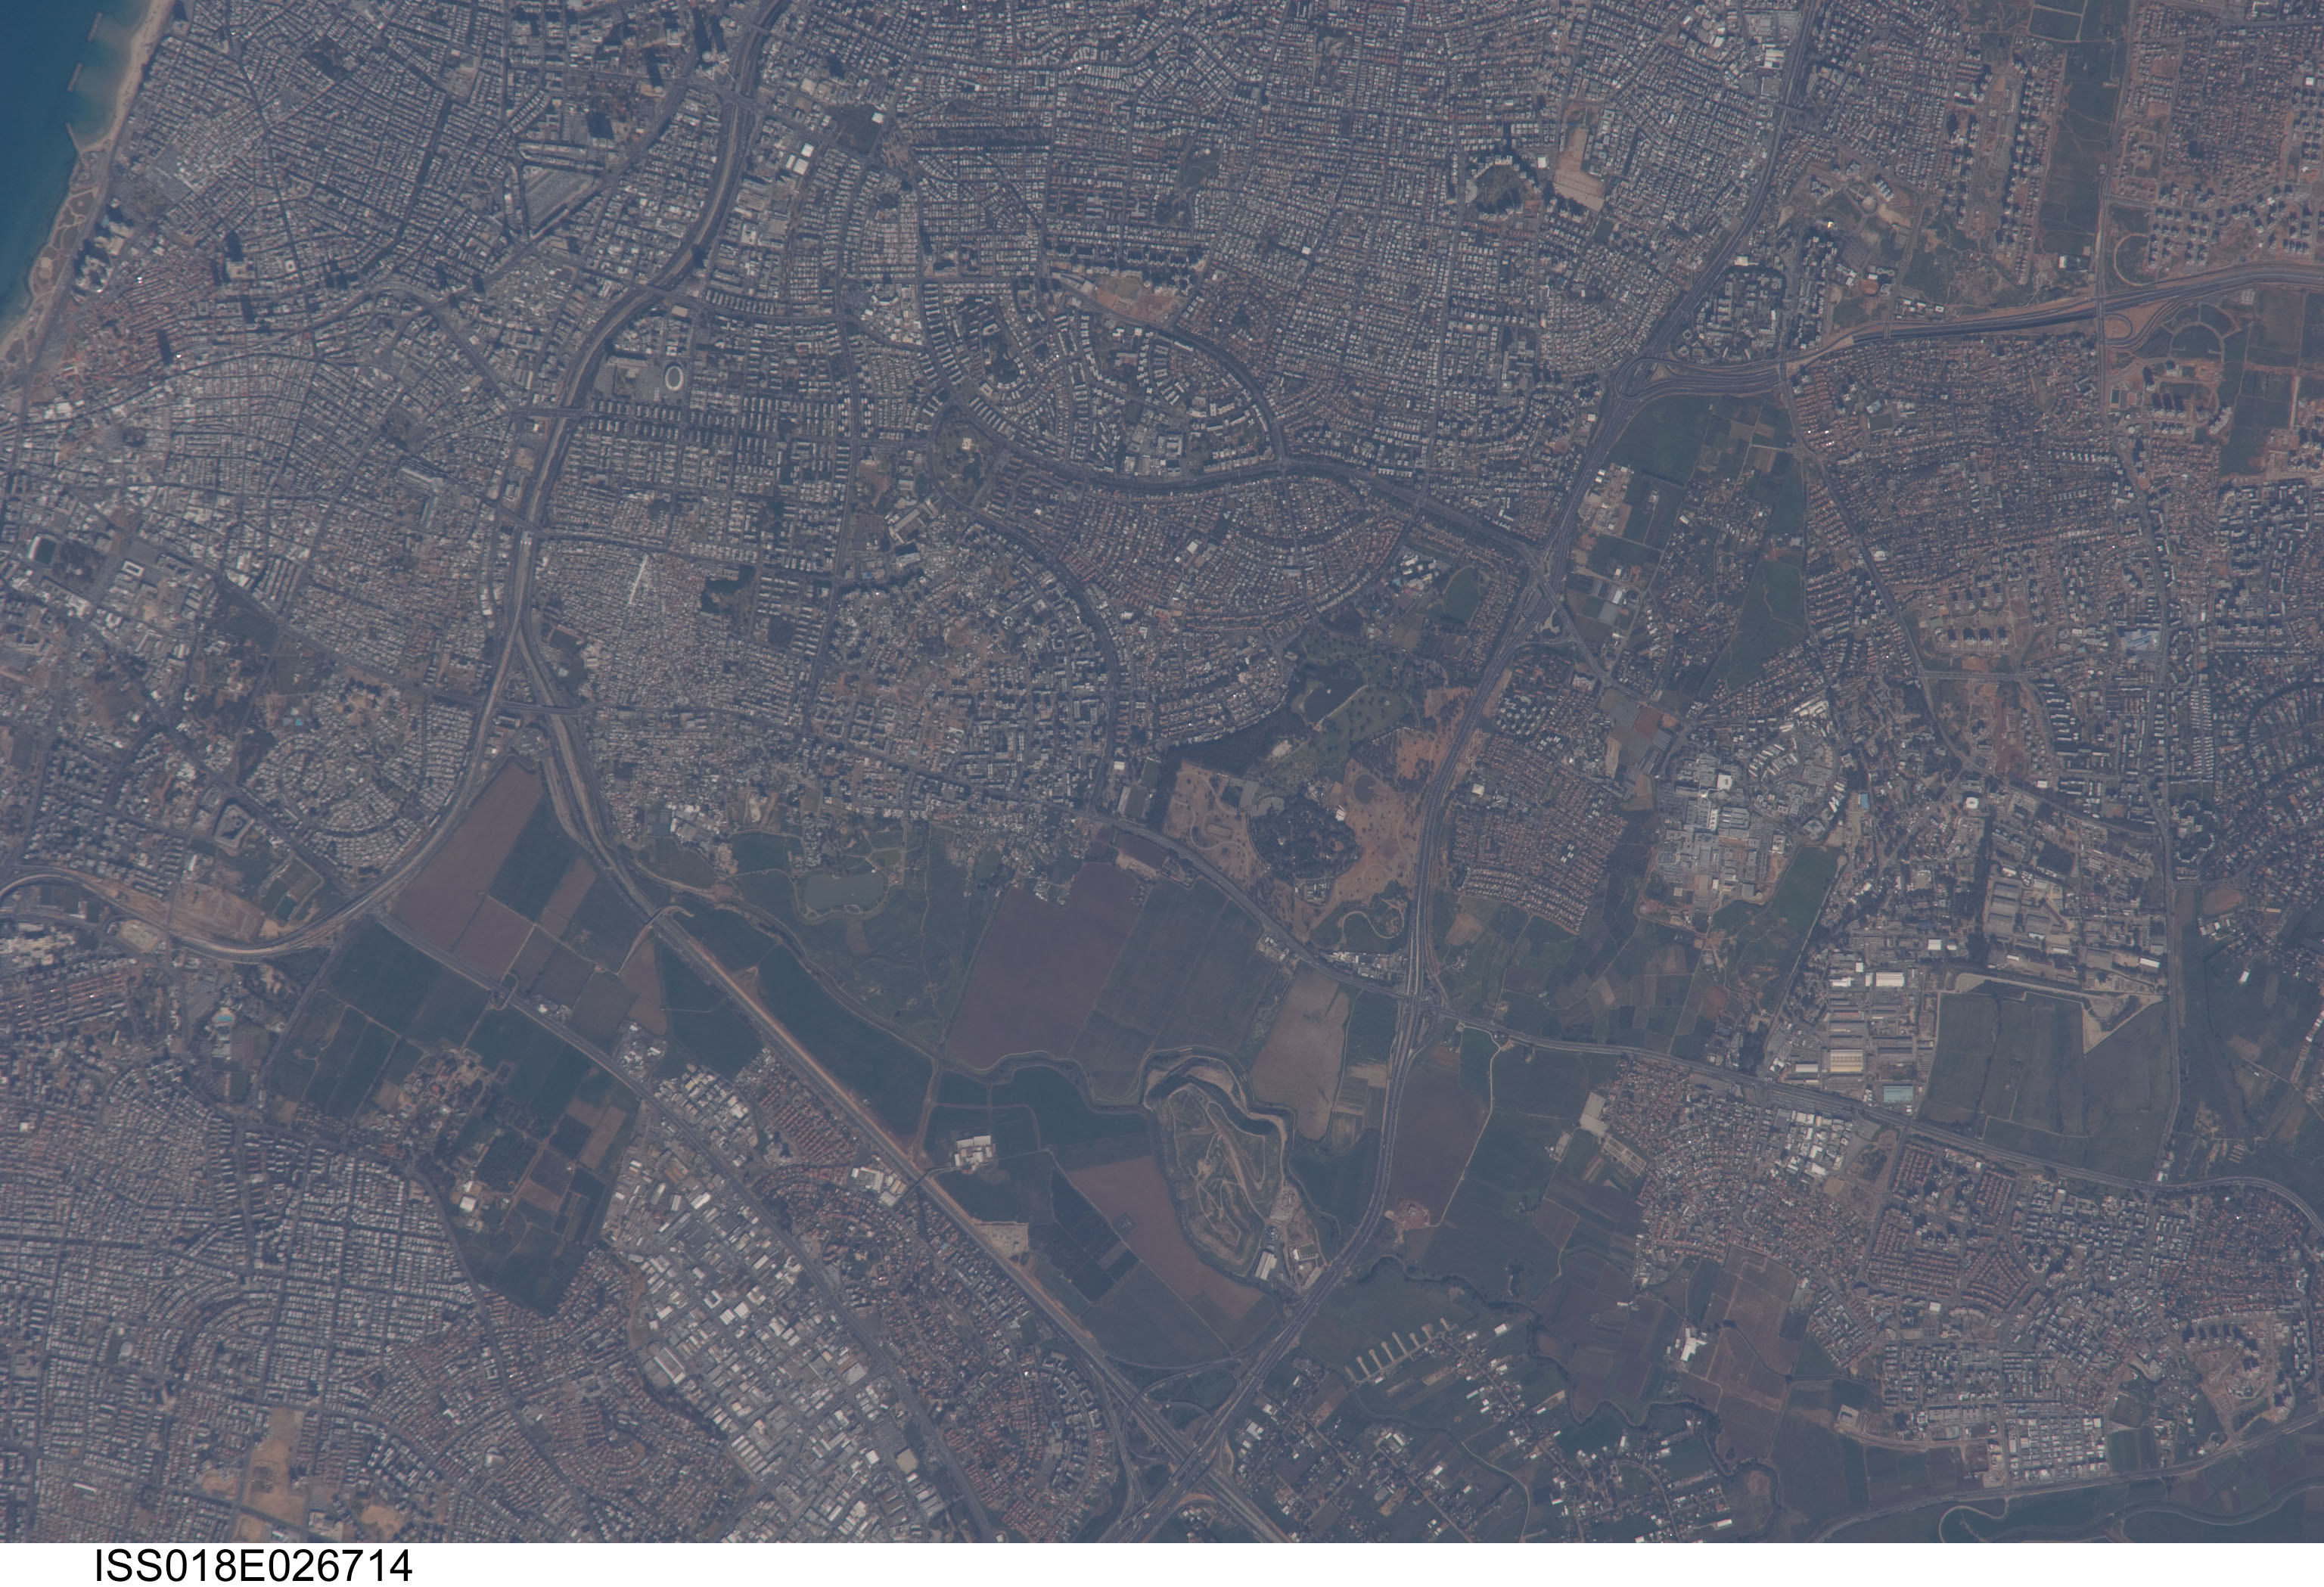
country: ISRAEL
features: S. E. PORTION OF TEL AVIV, RAMAT GAN'S PARK
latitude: 32.0
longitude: 34.8
